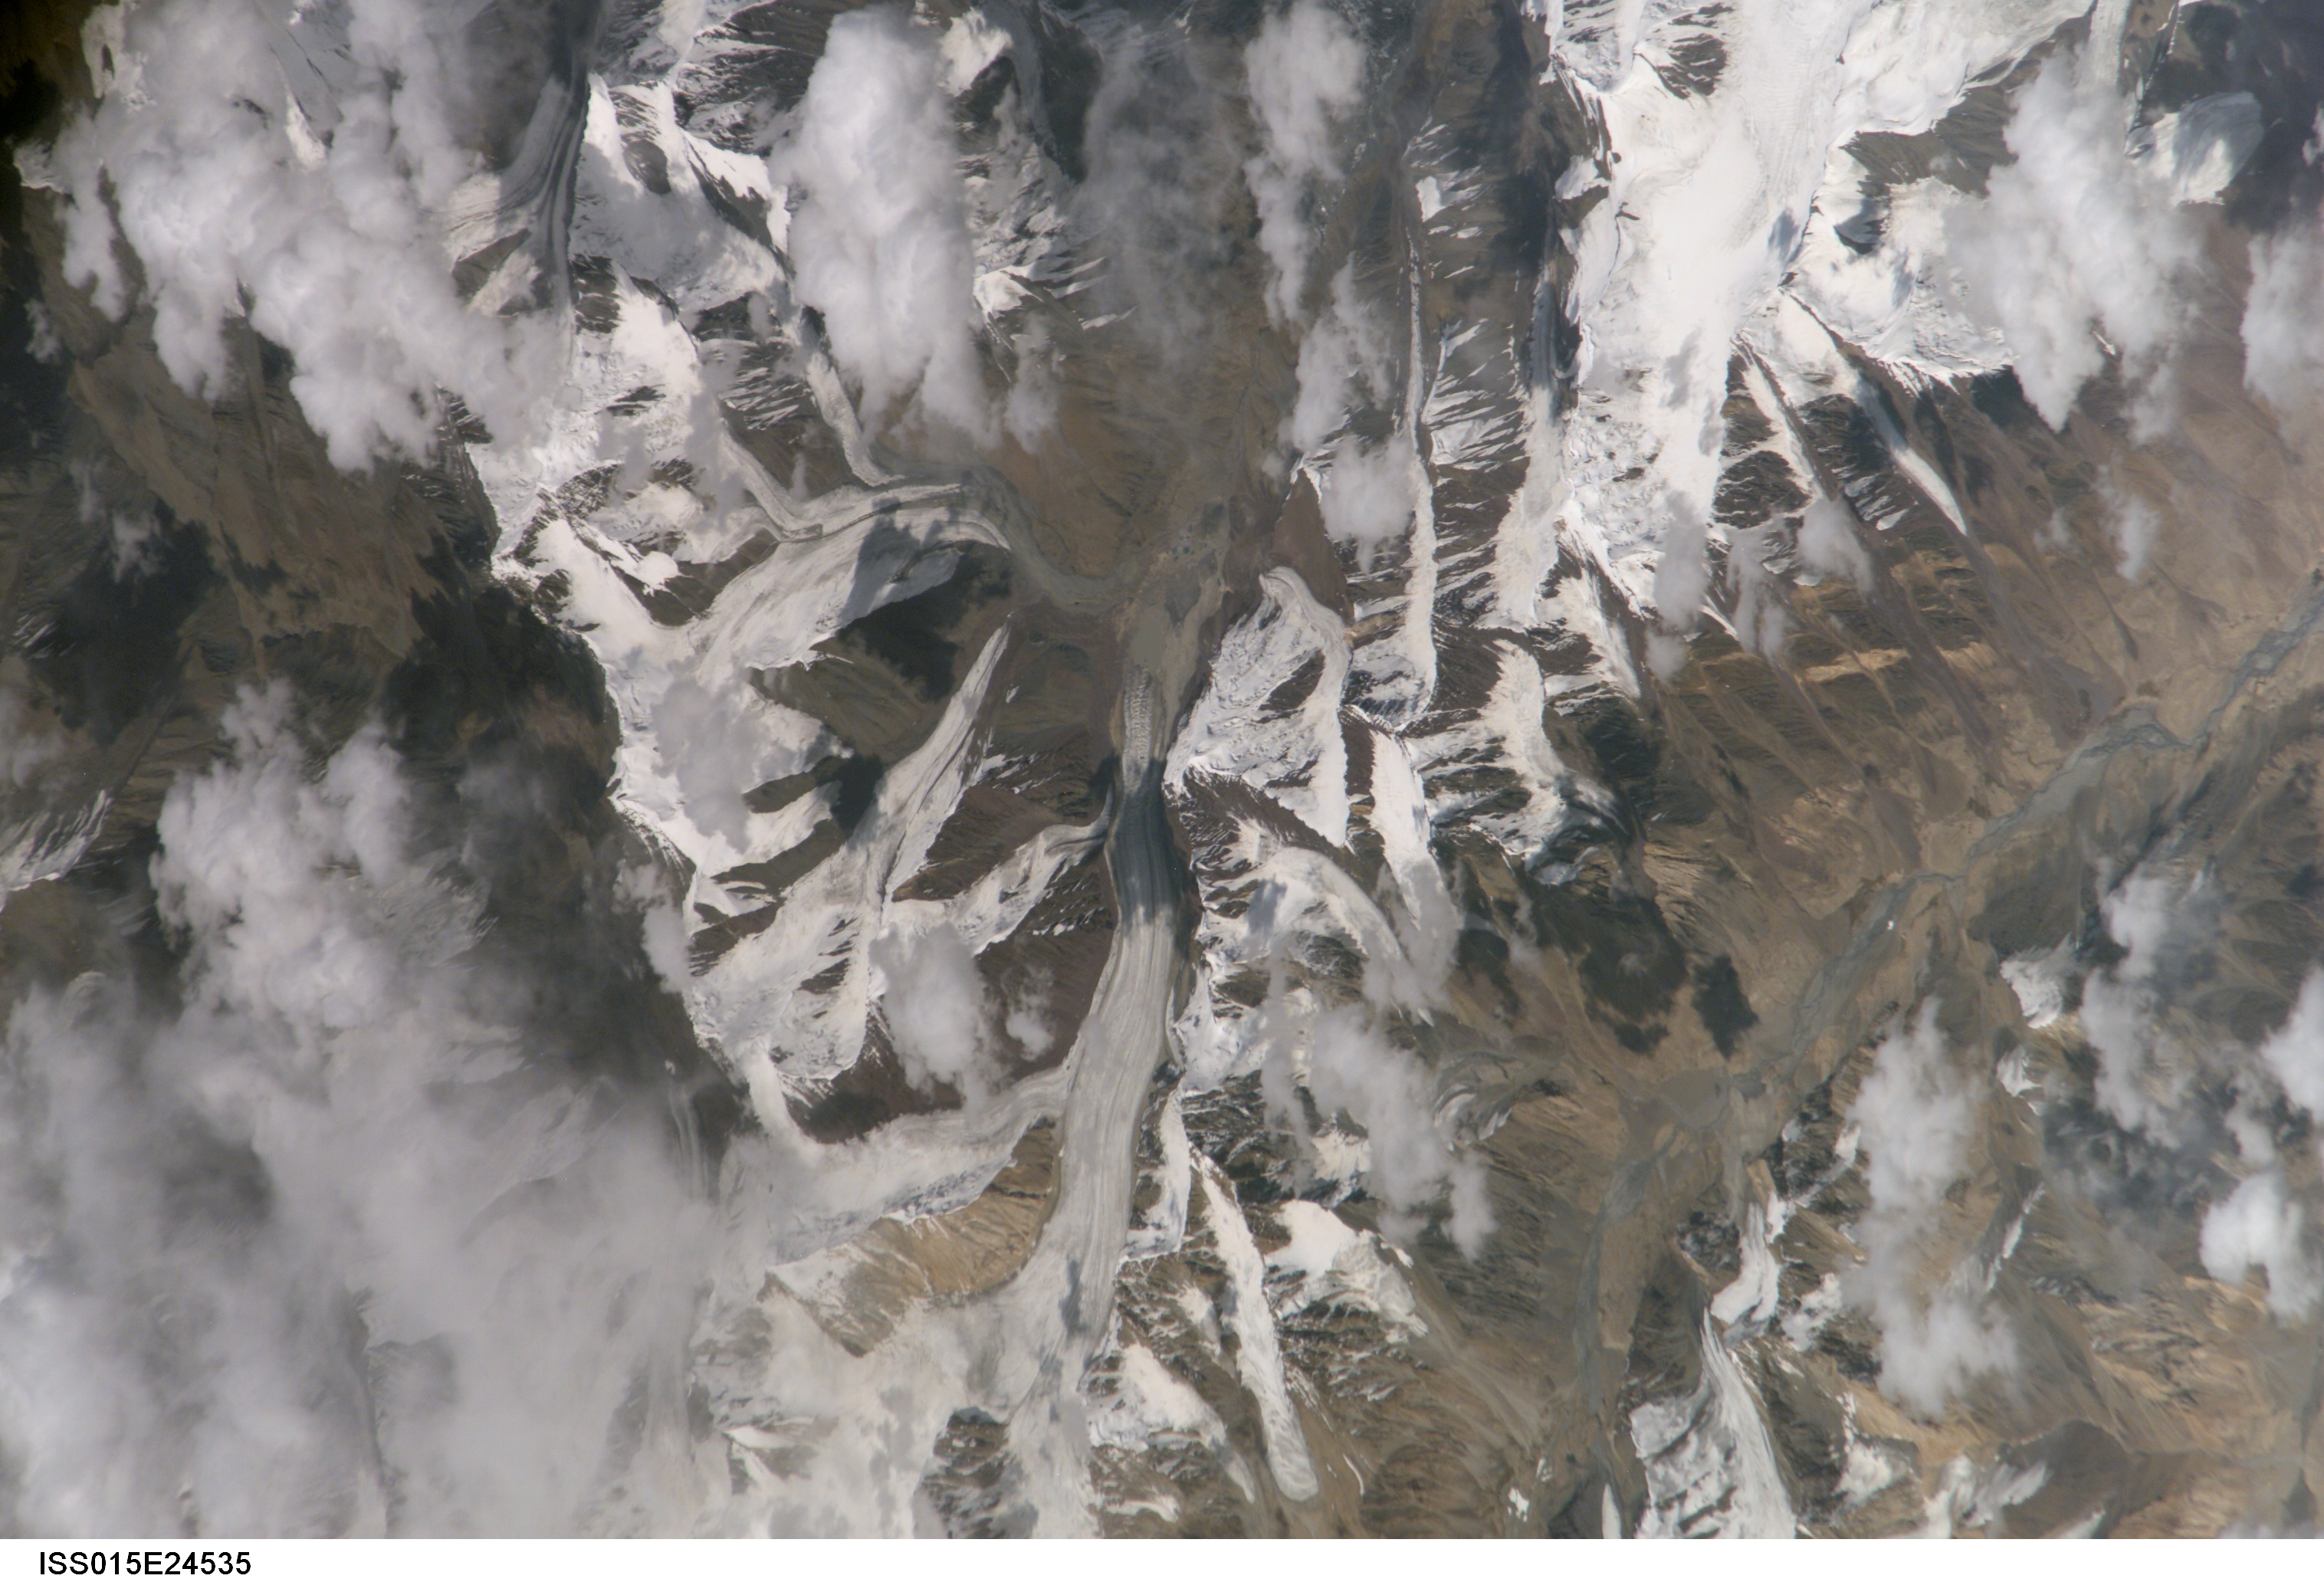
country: TAJIKISTAN
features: MTS, V. GL., W. OF L. KARAKUL
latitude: 39.2
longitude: 72.8
